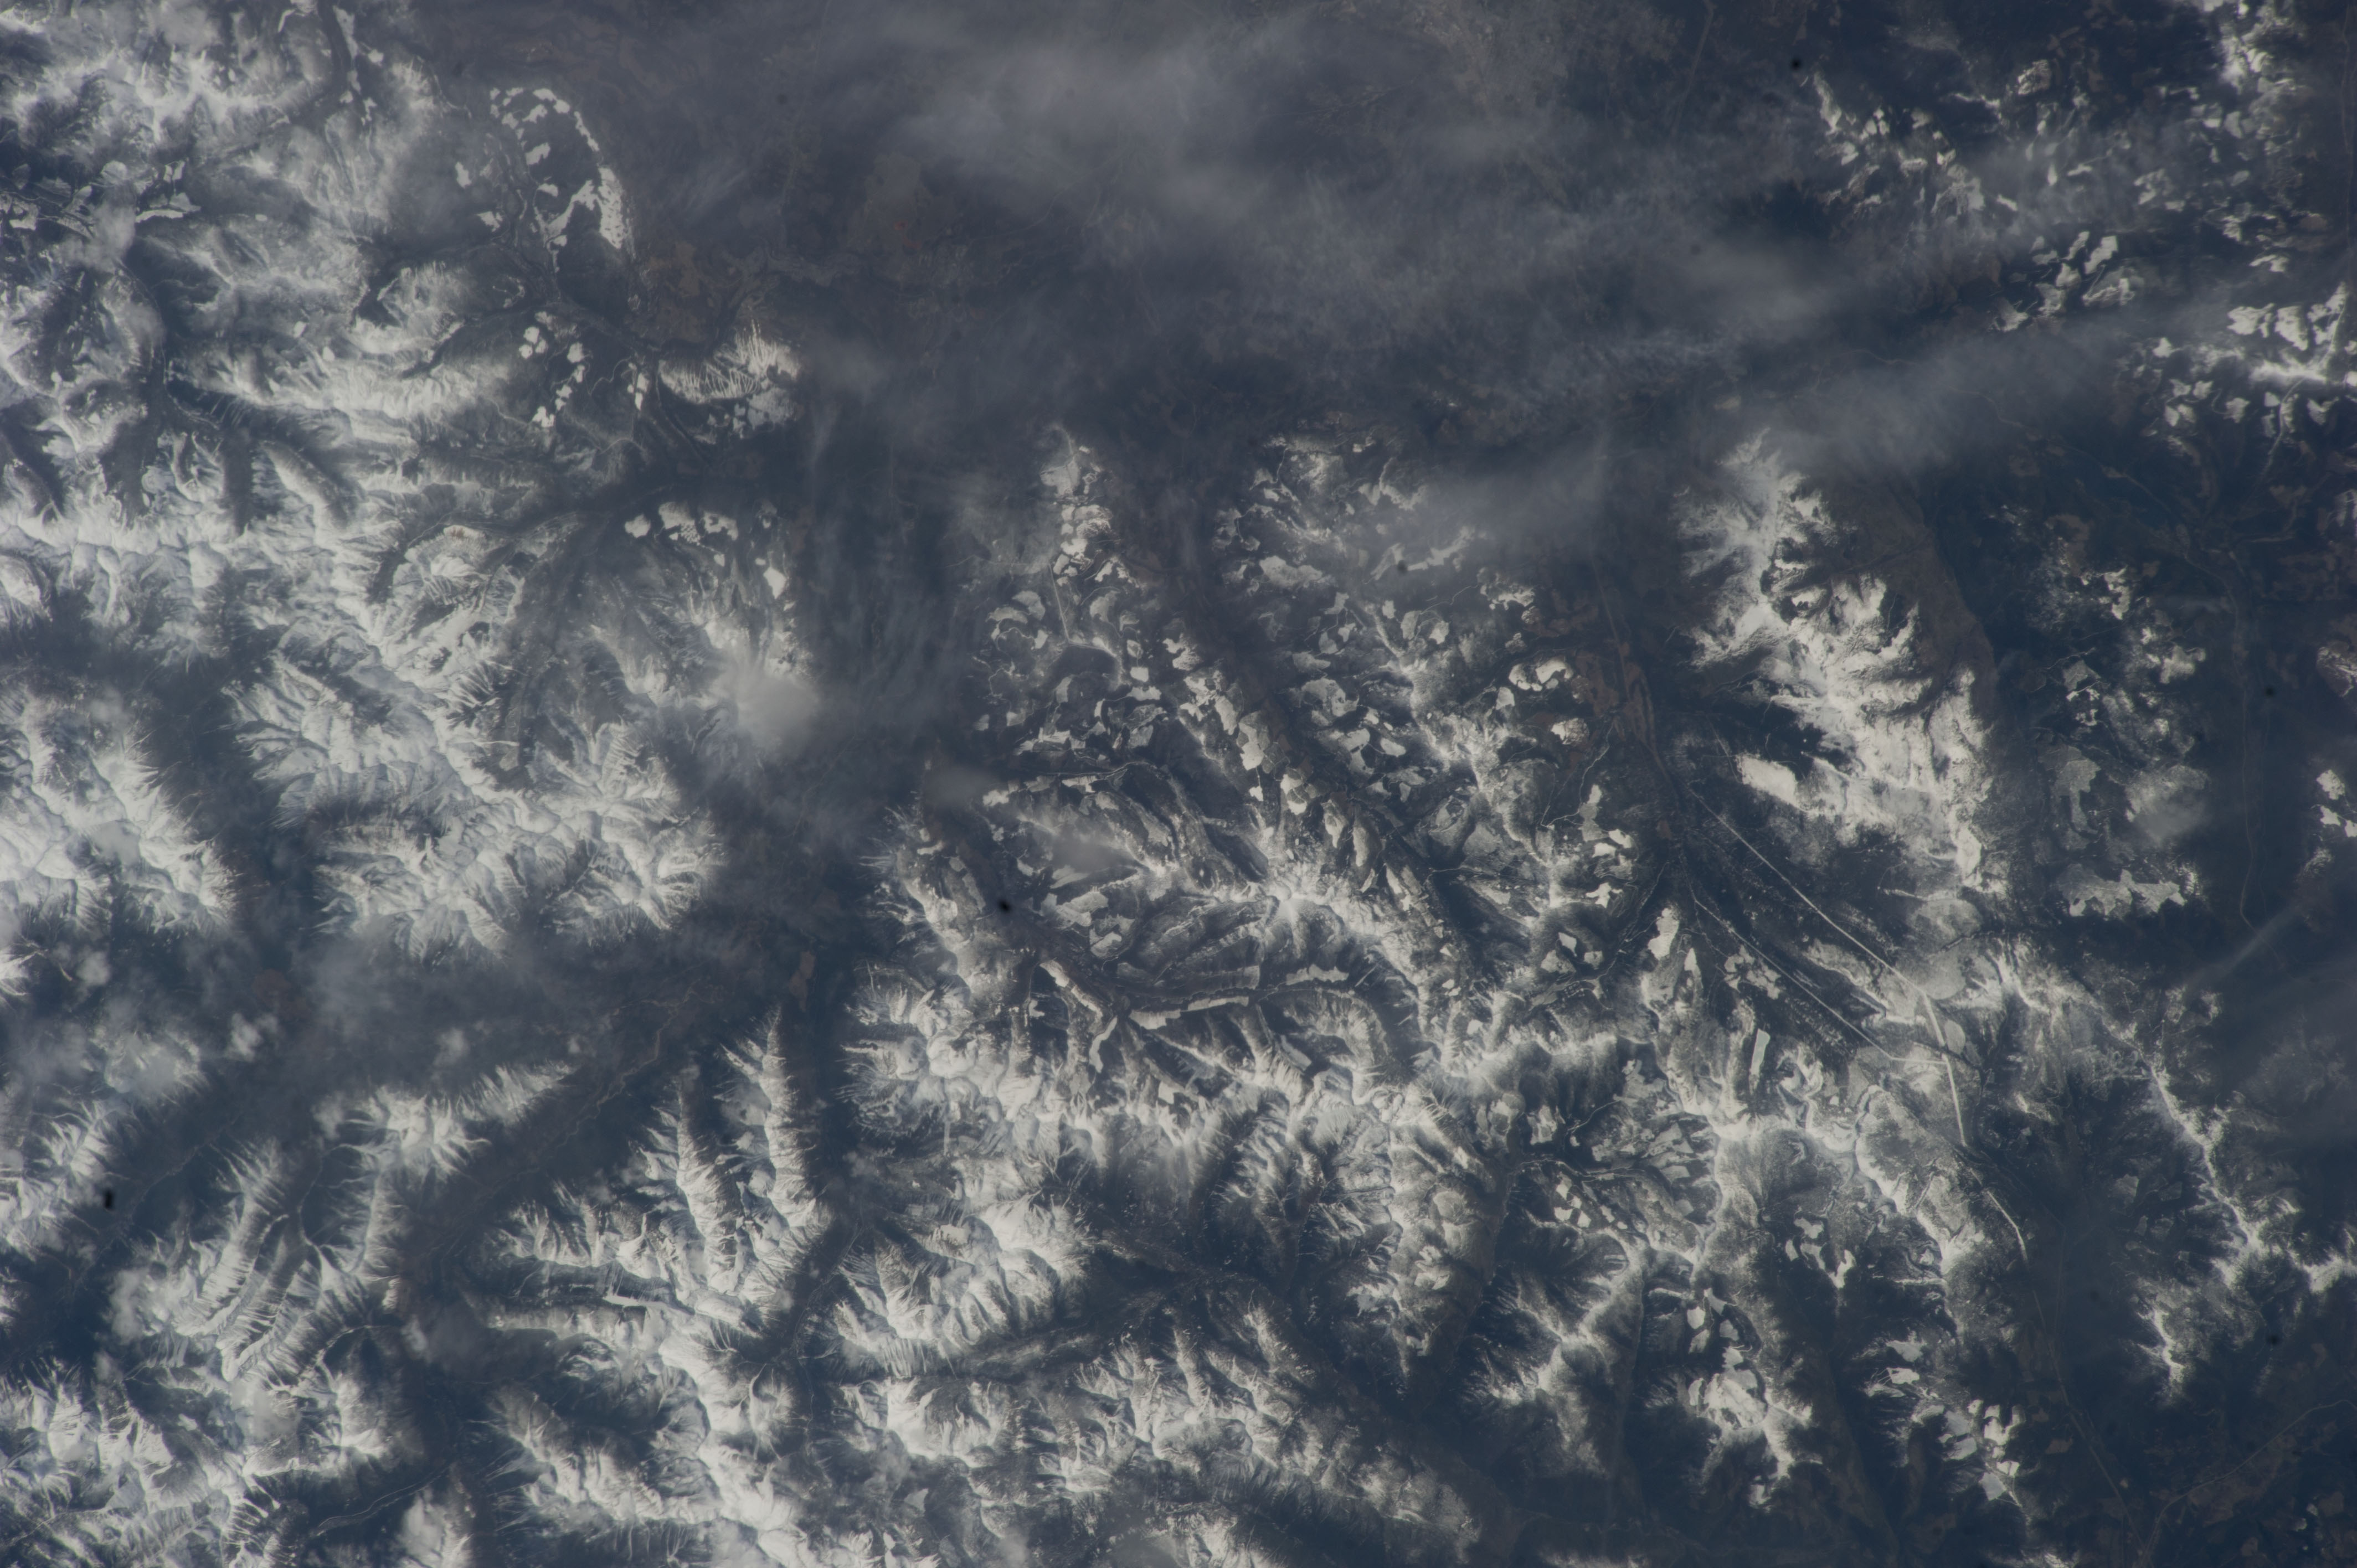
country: CANADA-BC
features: PURCELL MTS., SNOW, RAVINES, FOR., CLEAR CUTS, AREA W. OF CRANBROOK, ROADS
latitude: 49.5
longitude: -116.1
